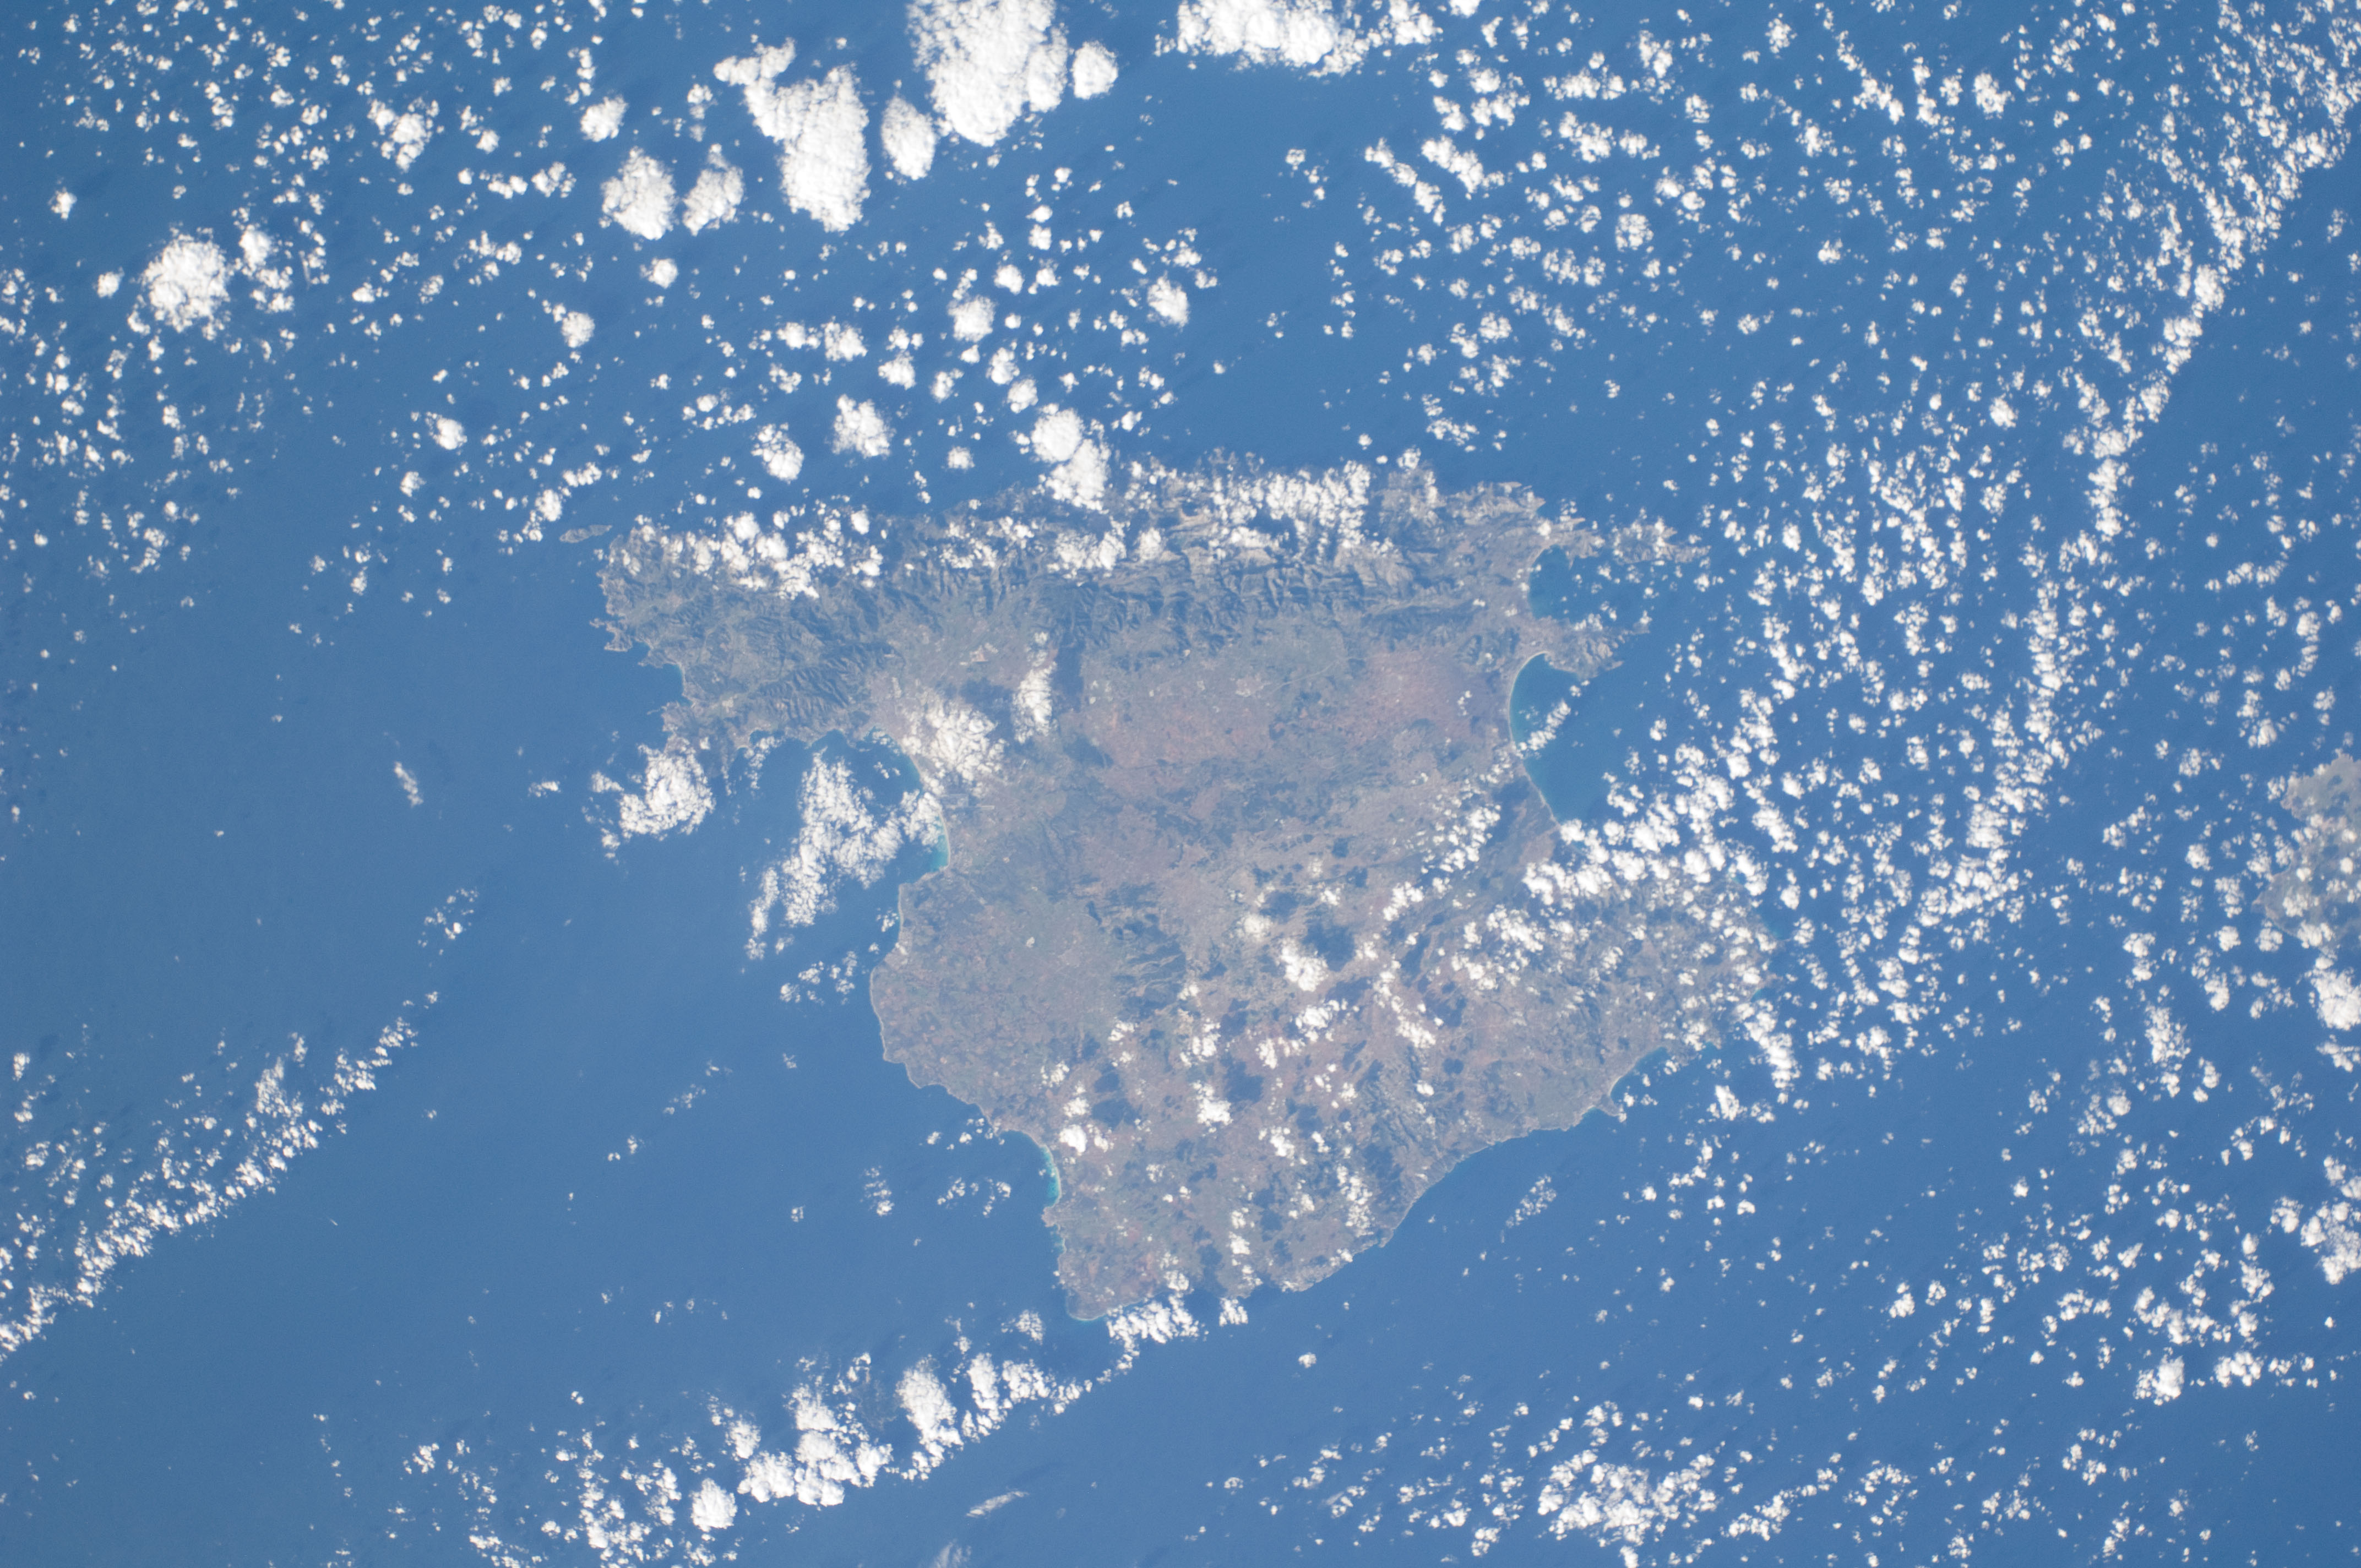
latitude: 39.5
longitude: 3.0
